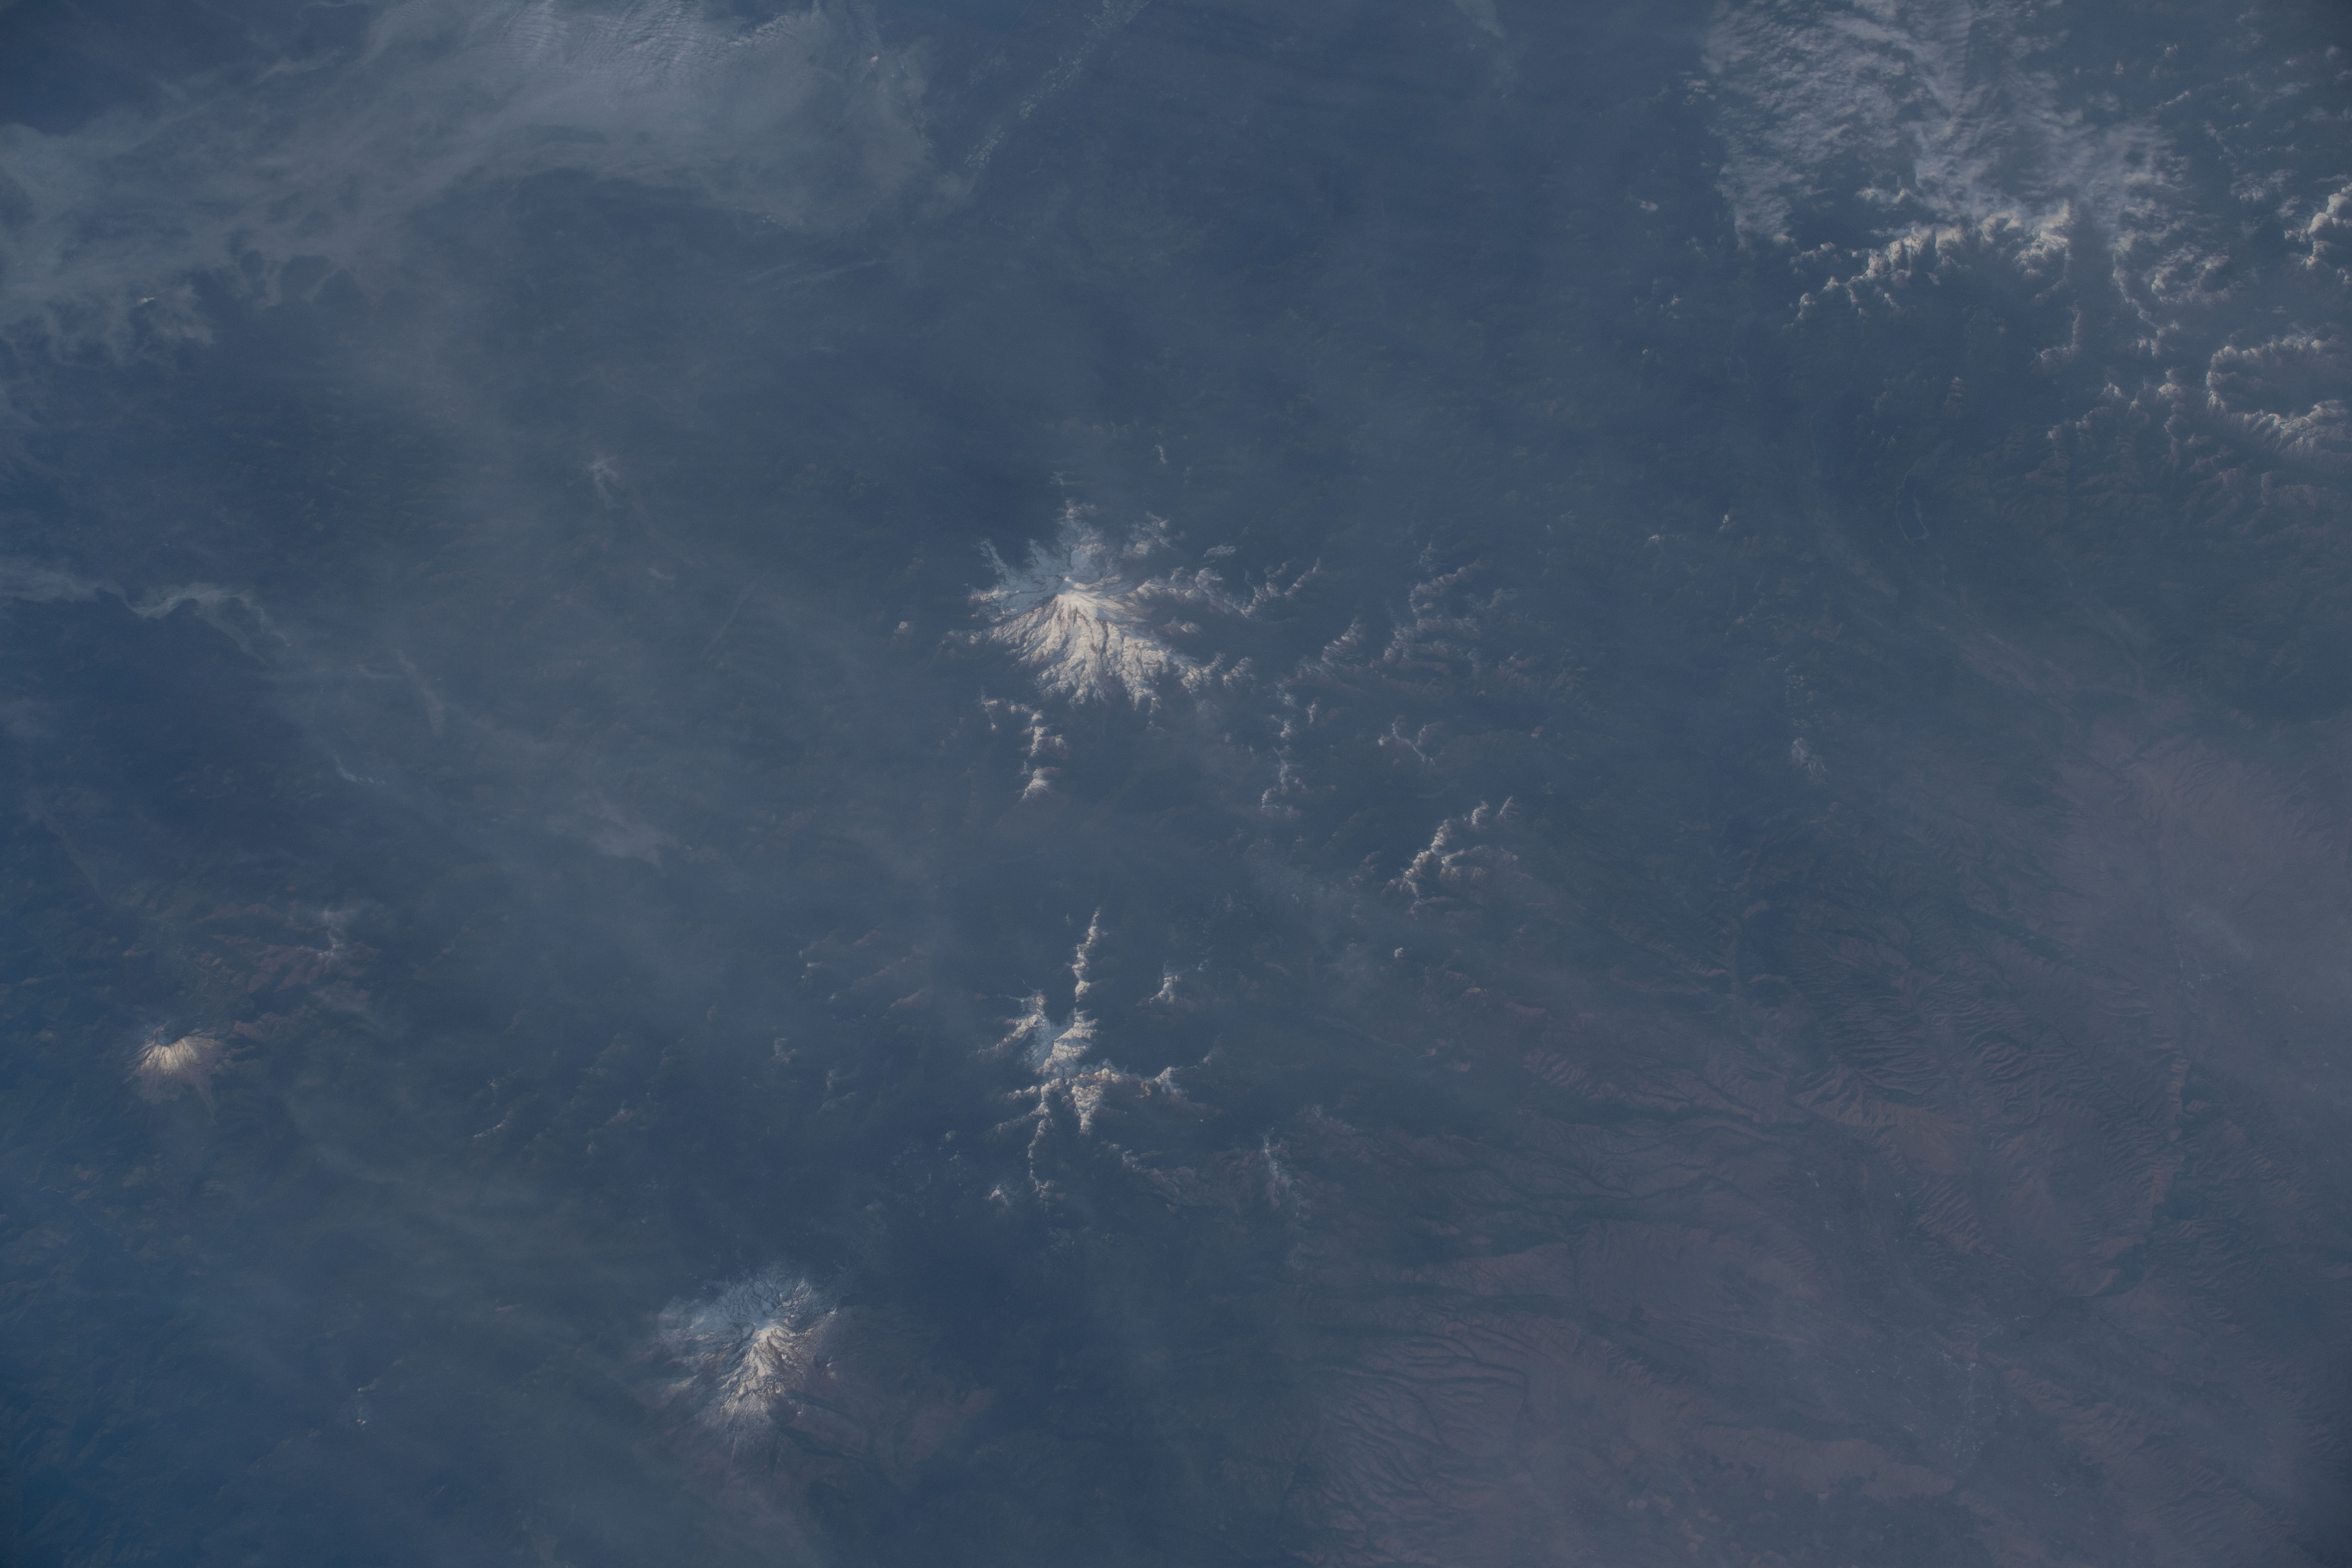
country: USA-WASHINGTON
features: MOUNT RAINIER, GILBERT PEAK MOUNT ADAMS
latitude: 47.0
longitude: -121.5
